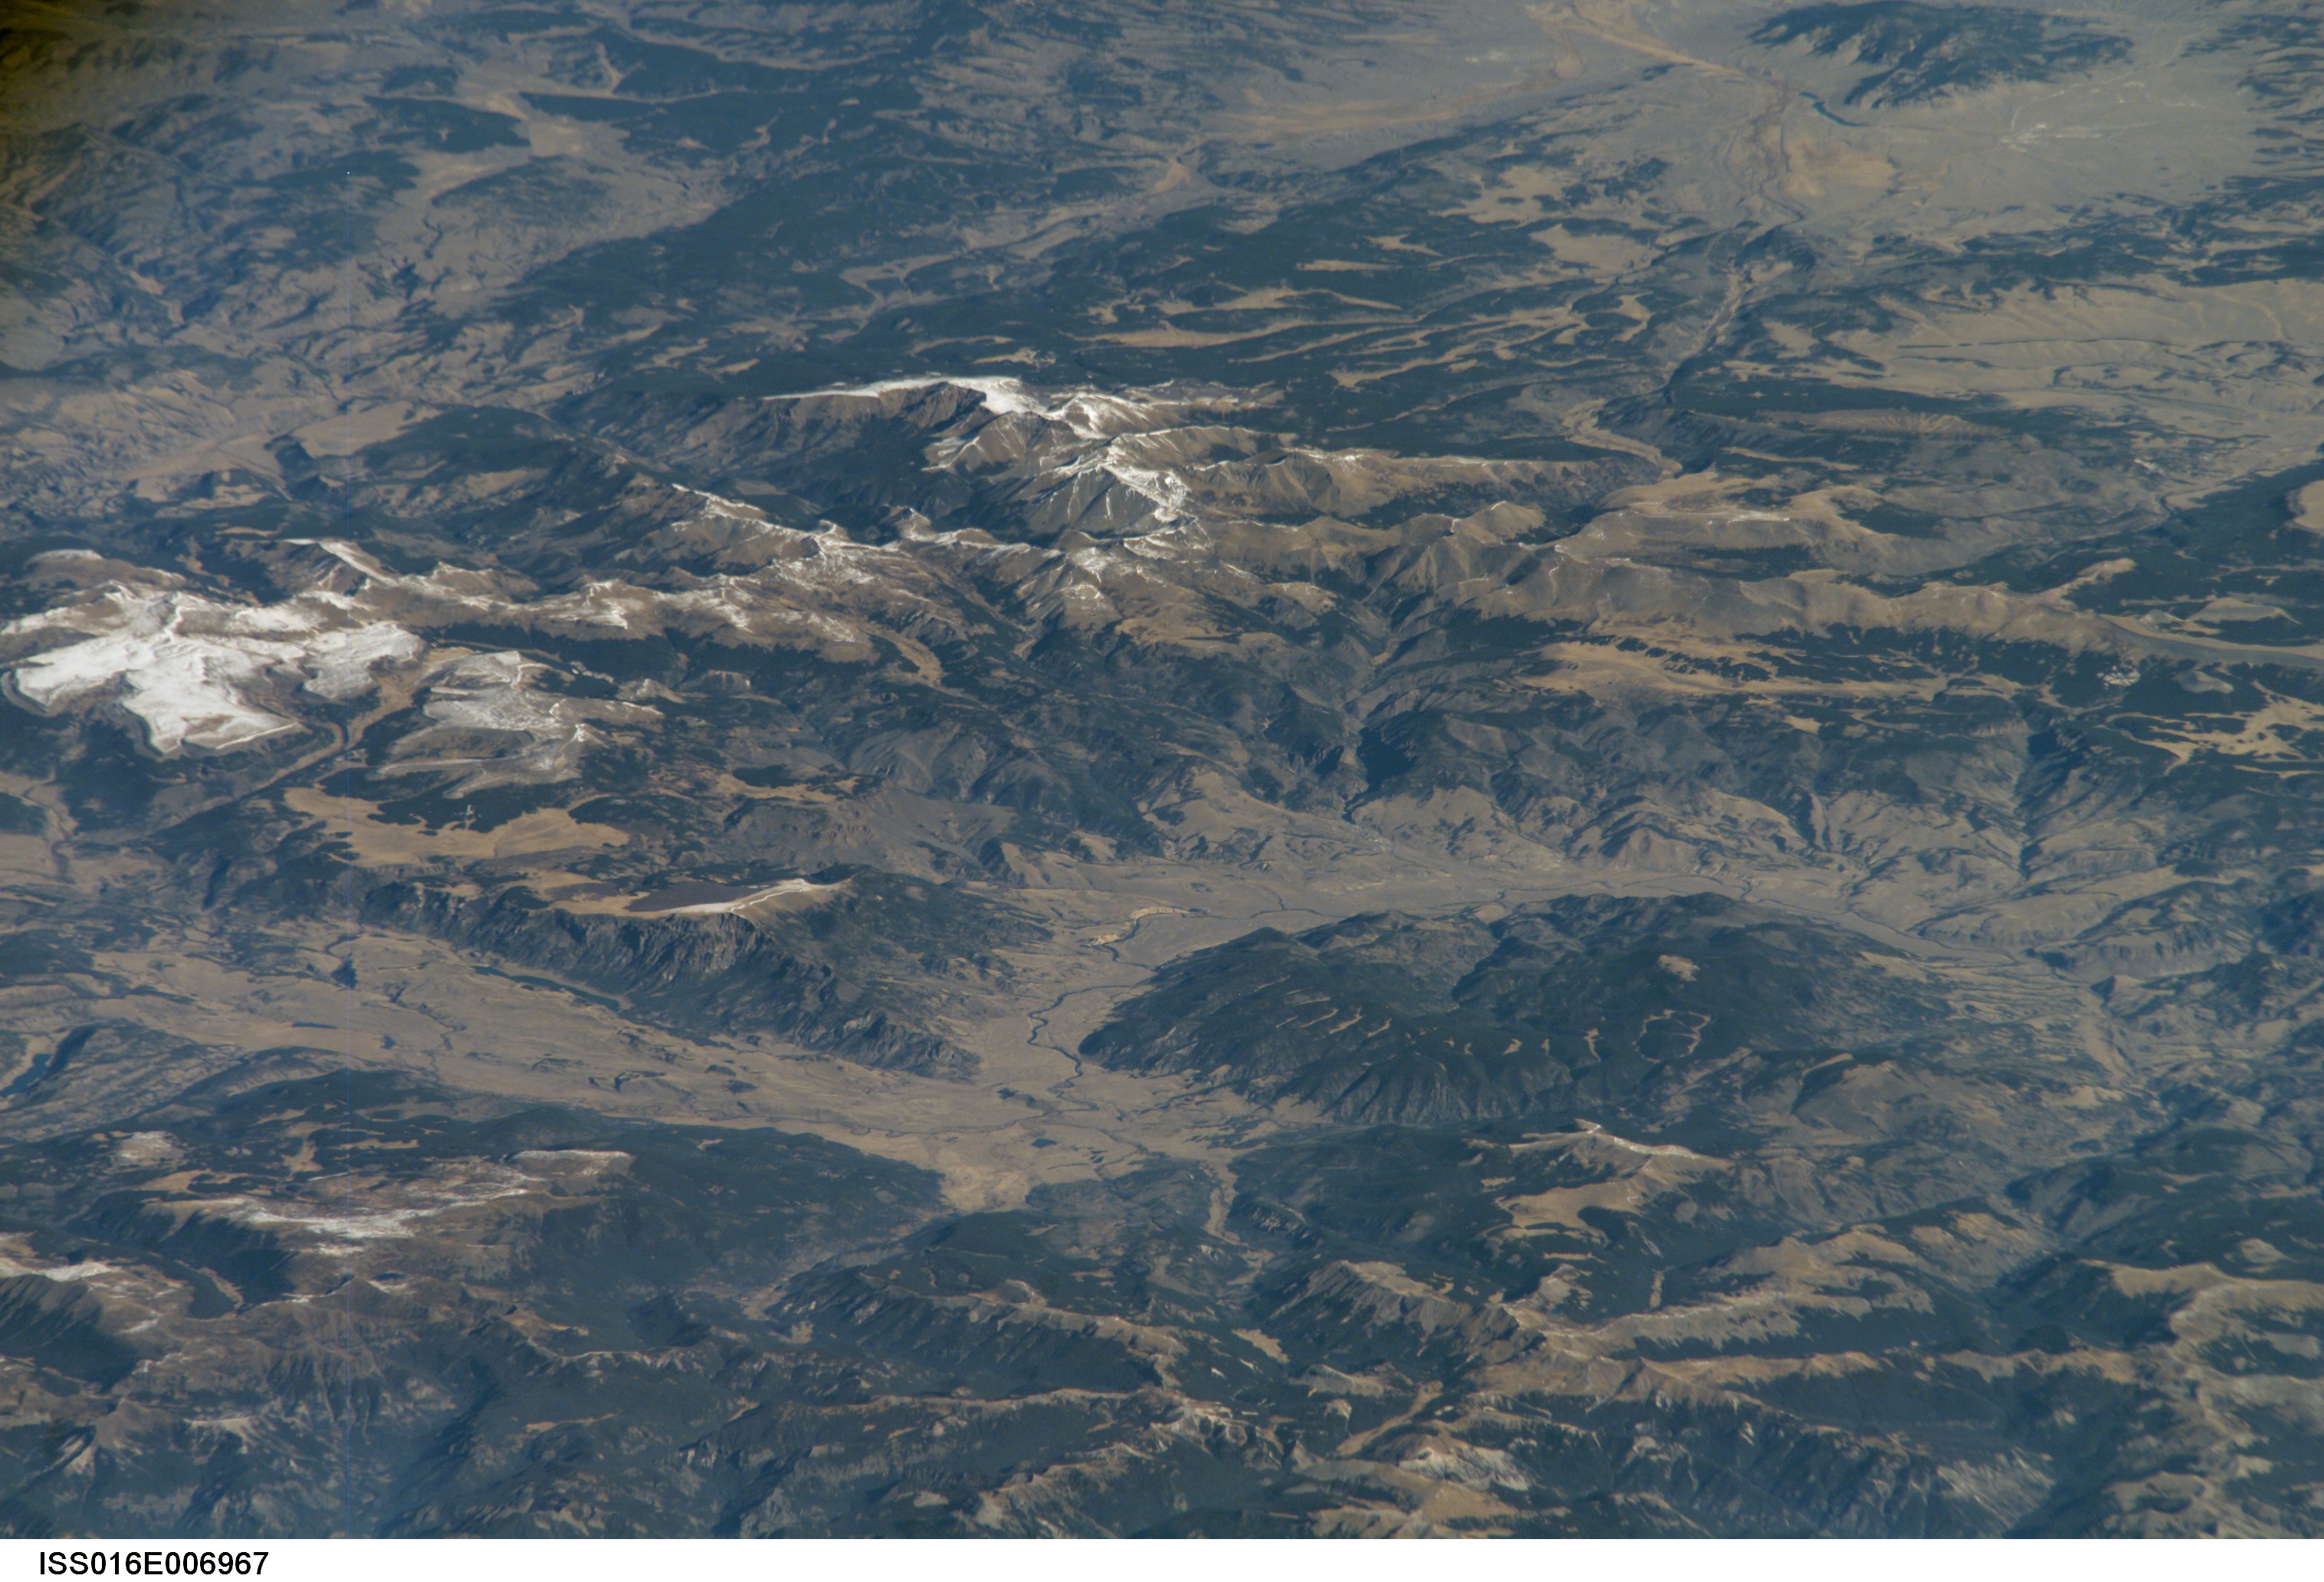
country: USA-COLORADO
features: PAN-SAN JUAN MTS., CREEDE AREA
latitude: 37.9
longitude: -106.9
